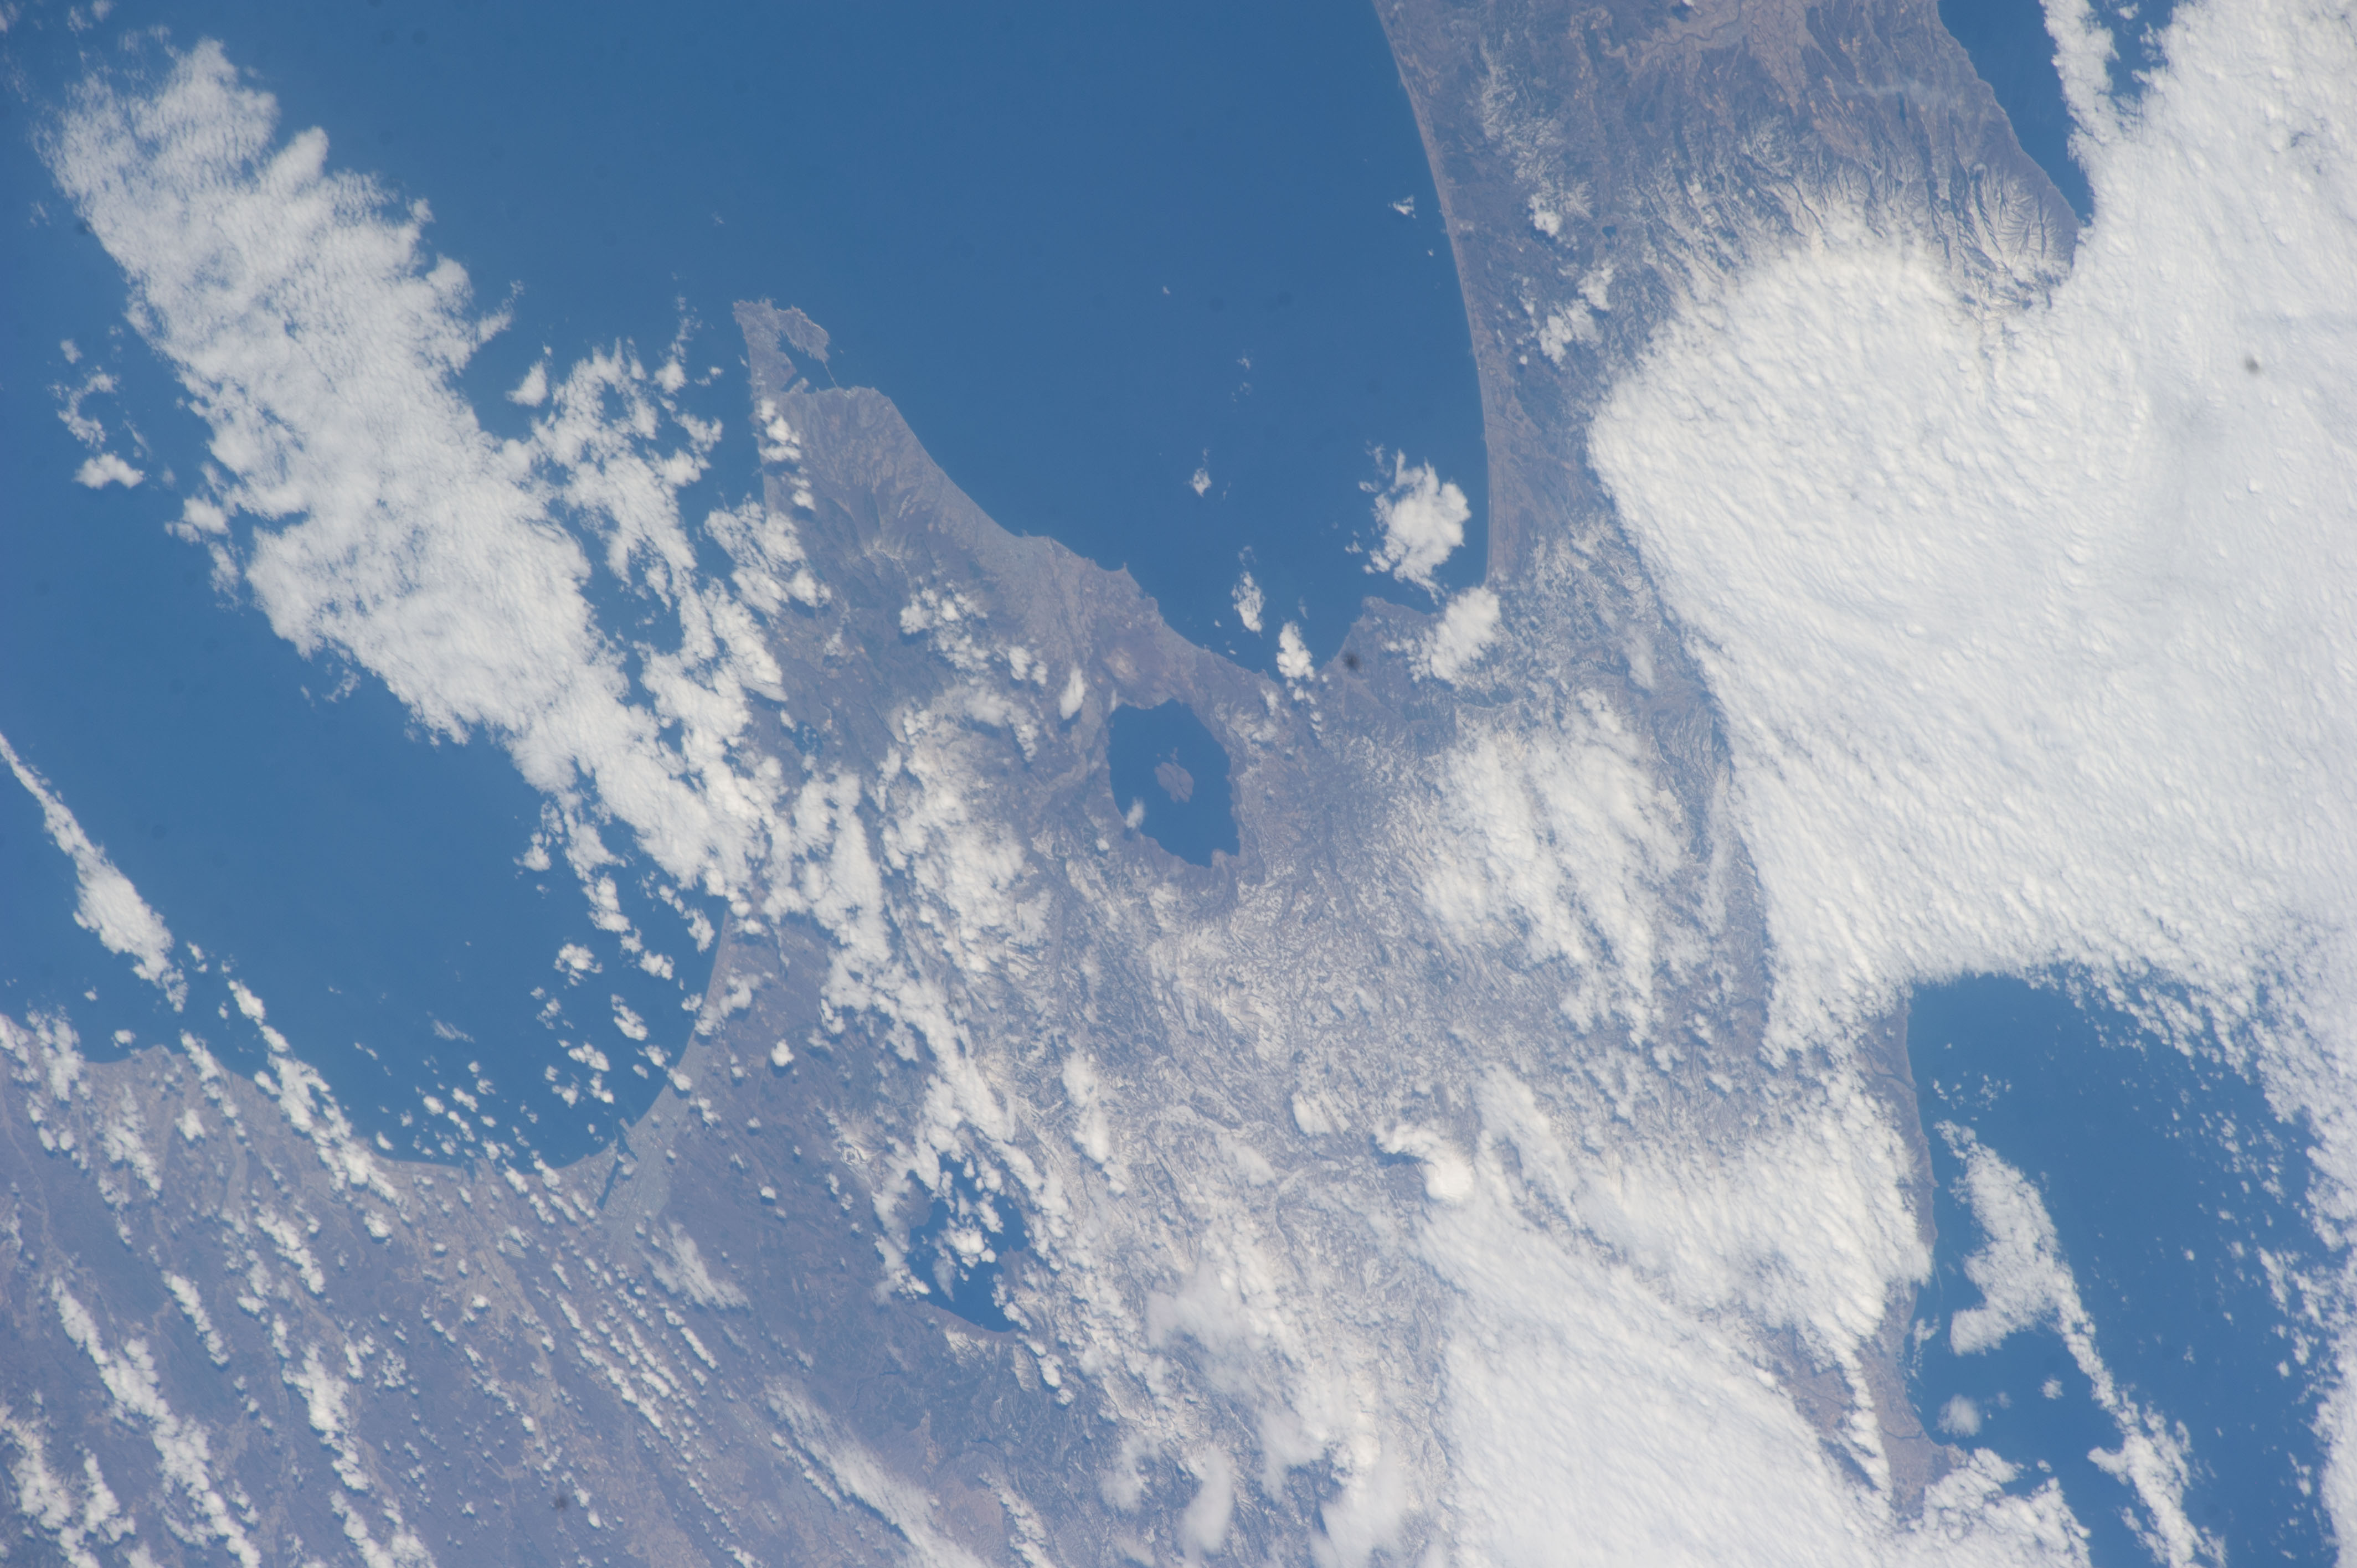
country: JAPAN
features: HOKKAIDO ISLAND, TOYA LAKE, UCHIURA BAY, COAST, NAKAJIMA ISLAND
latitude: 42.6
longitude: 140.9
